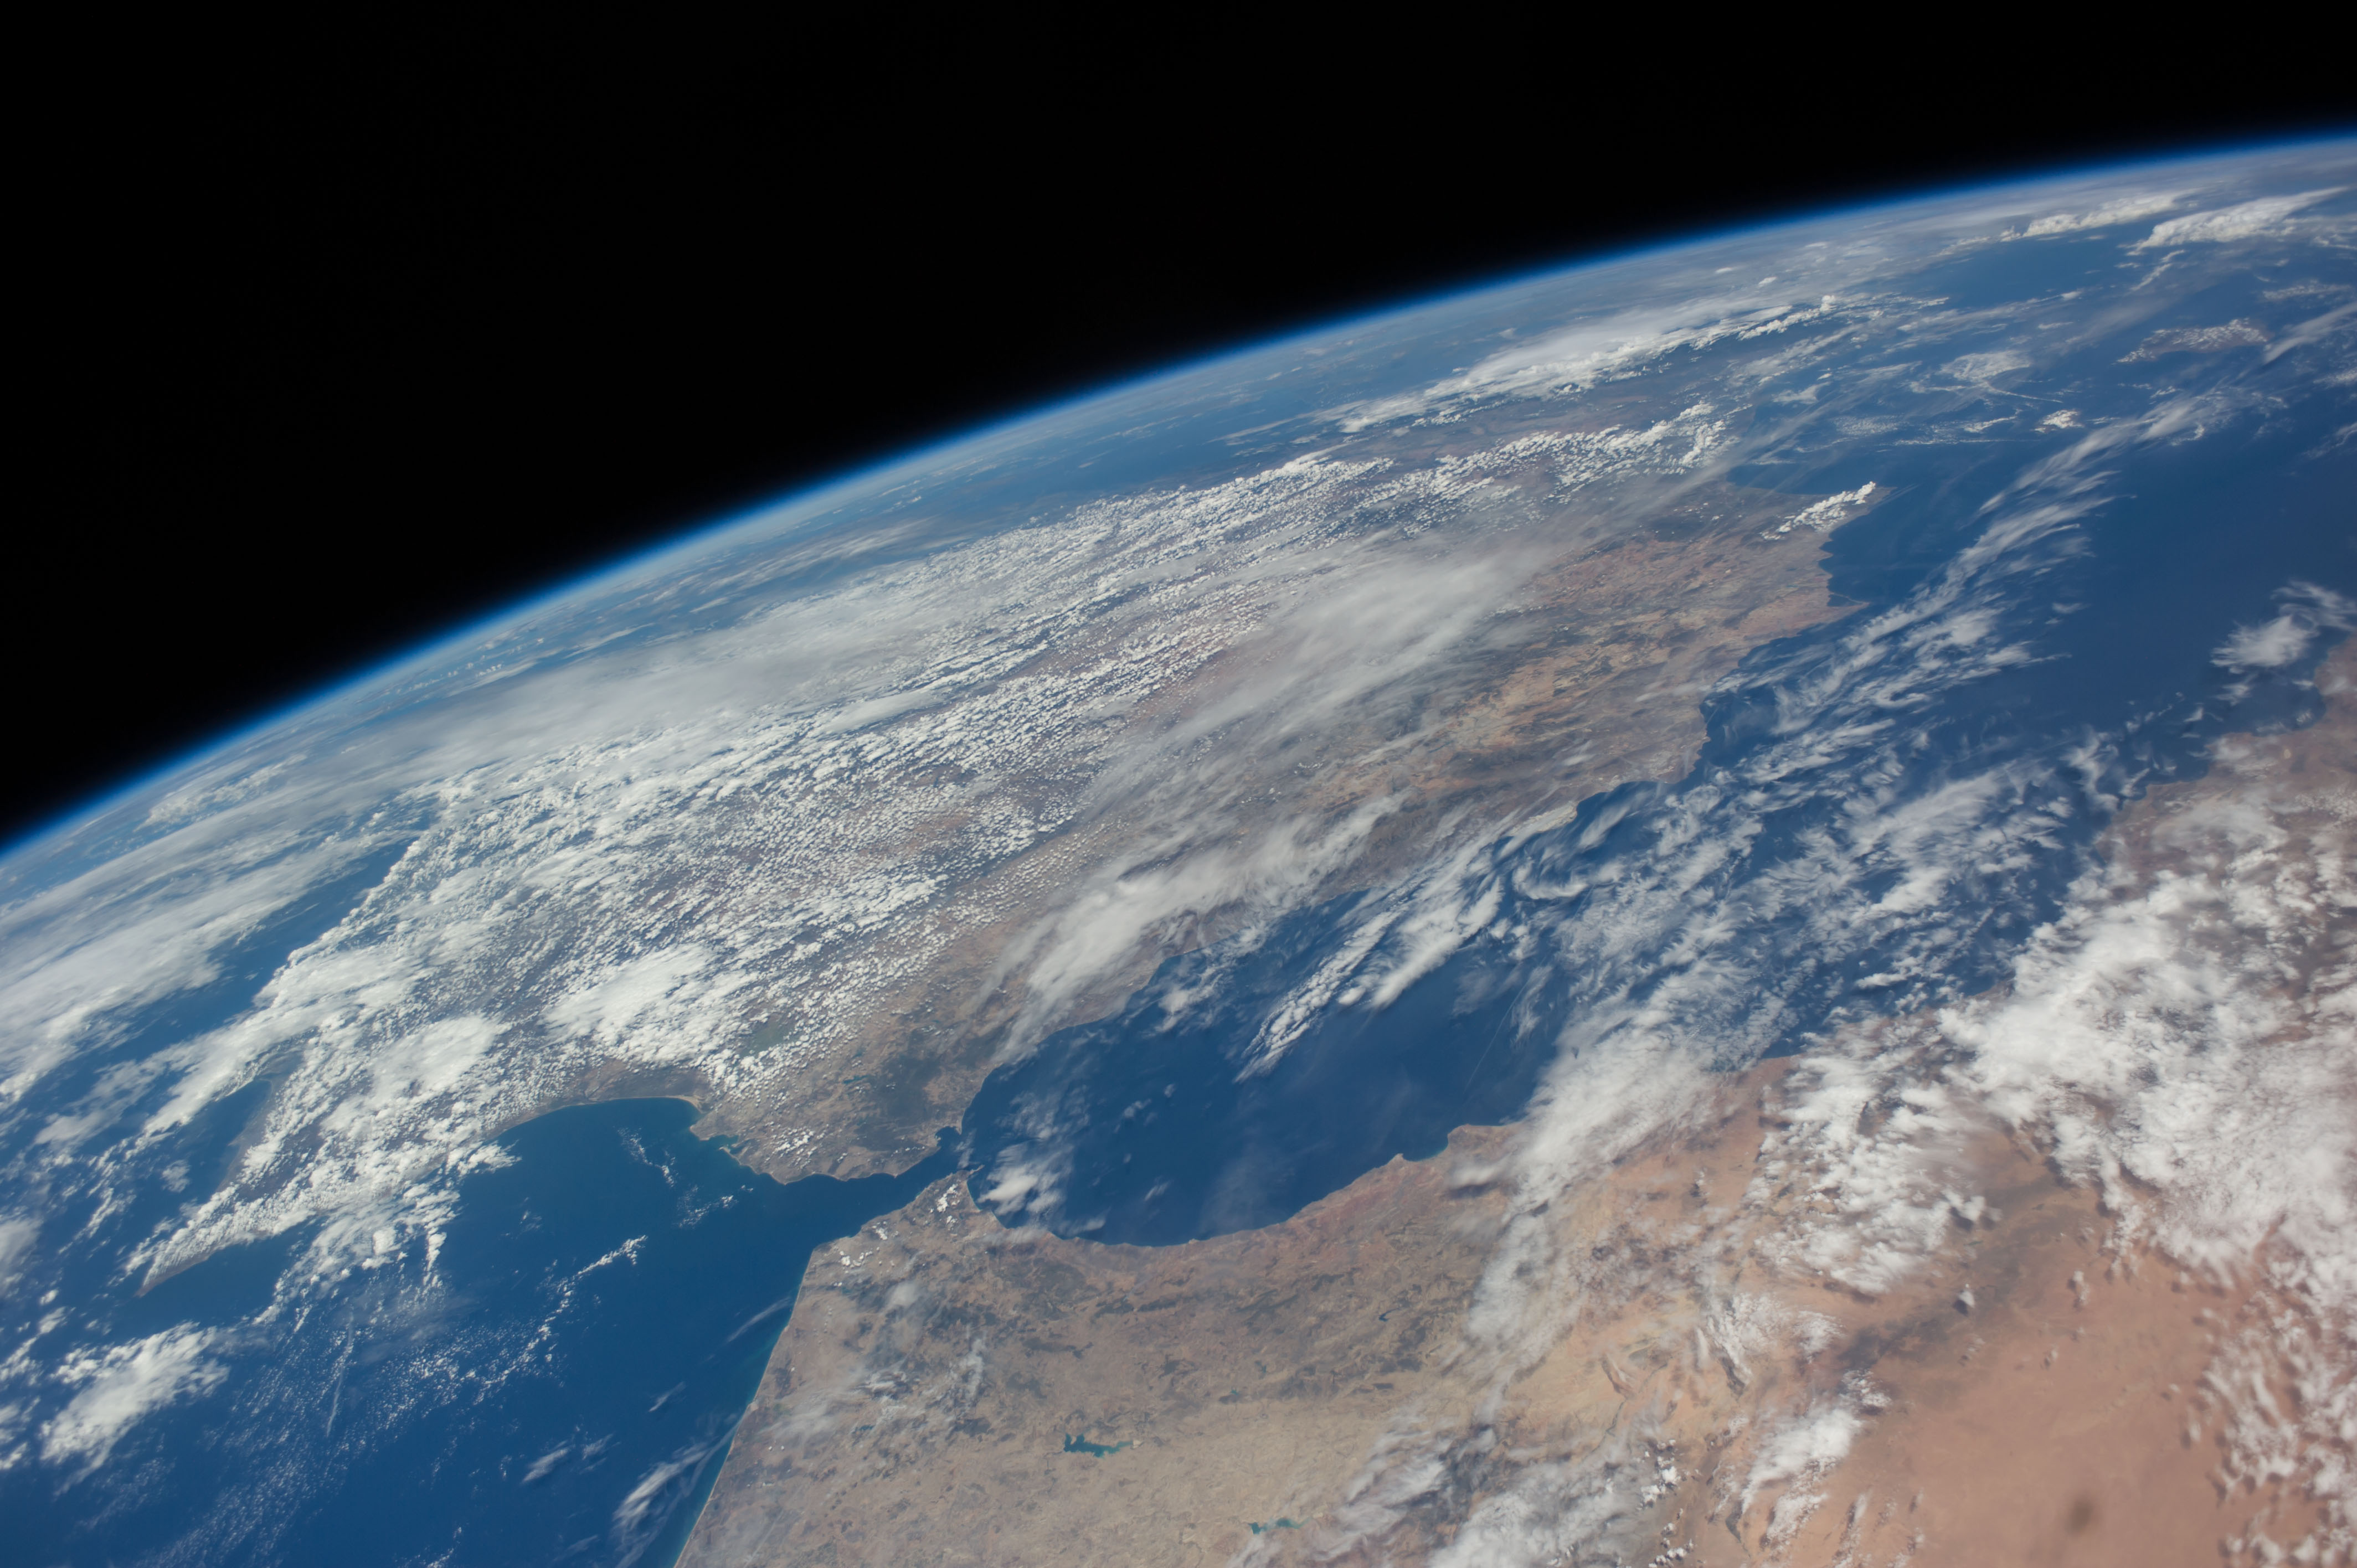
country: SPAIN
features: STR. OF GIBRALTAR, B. OF GIBRALTAR, G. OF CADIZ, ALBORAN S., MEDITERRANEAN S., N. ATLANTIC O., G. OF HOCEIMA, L. AL WAHDA, SPAIN
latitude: 37.5
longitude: -4.0
